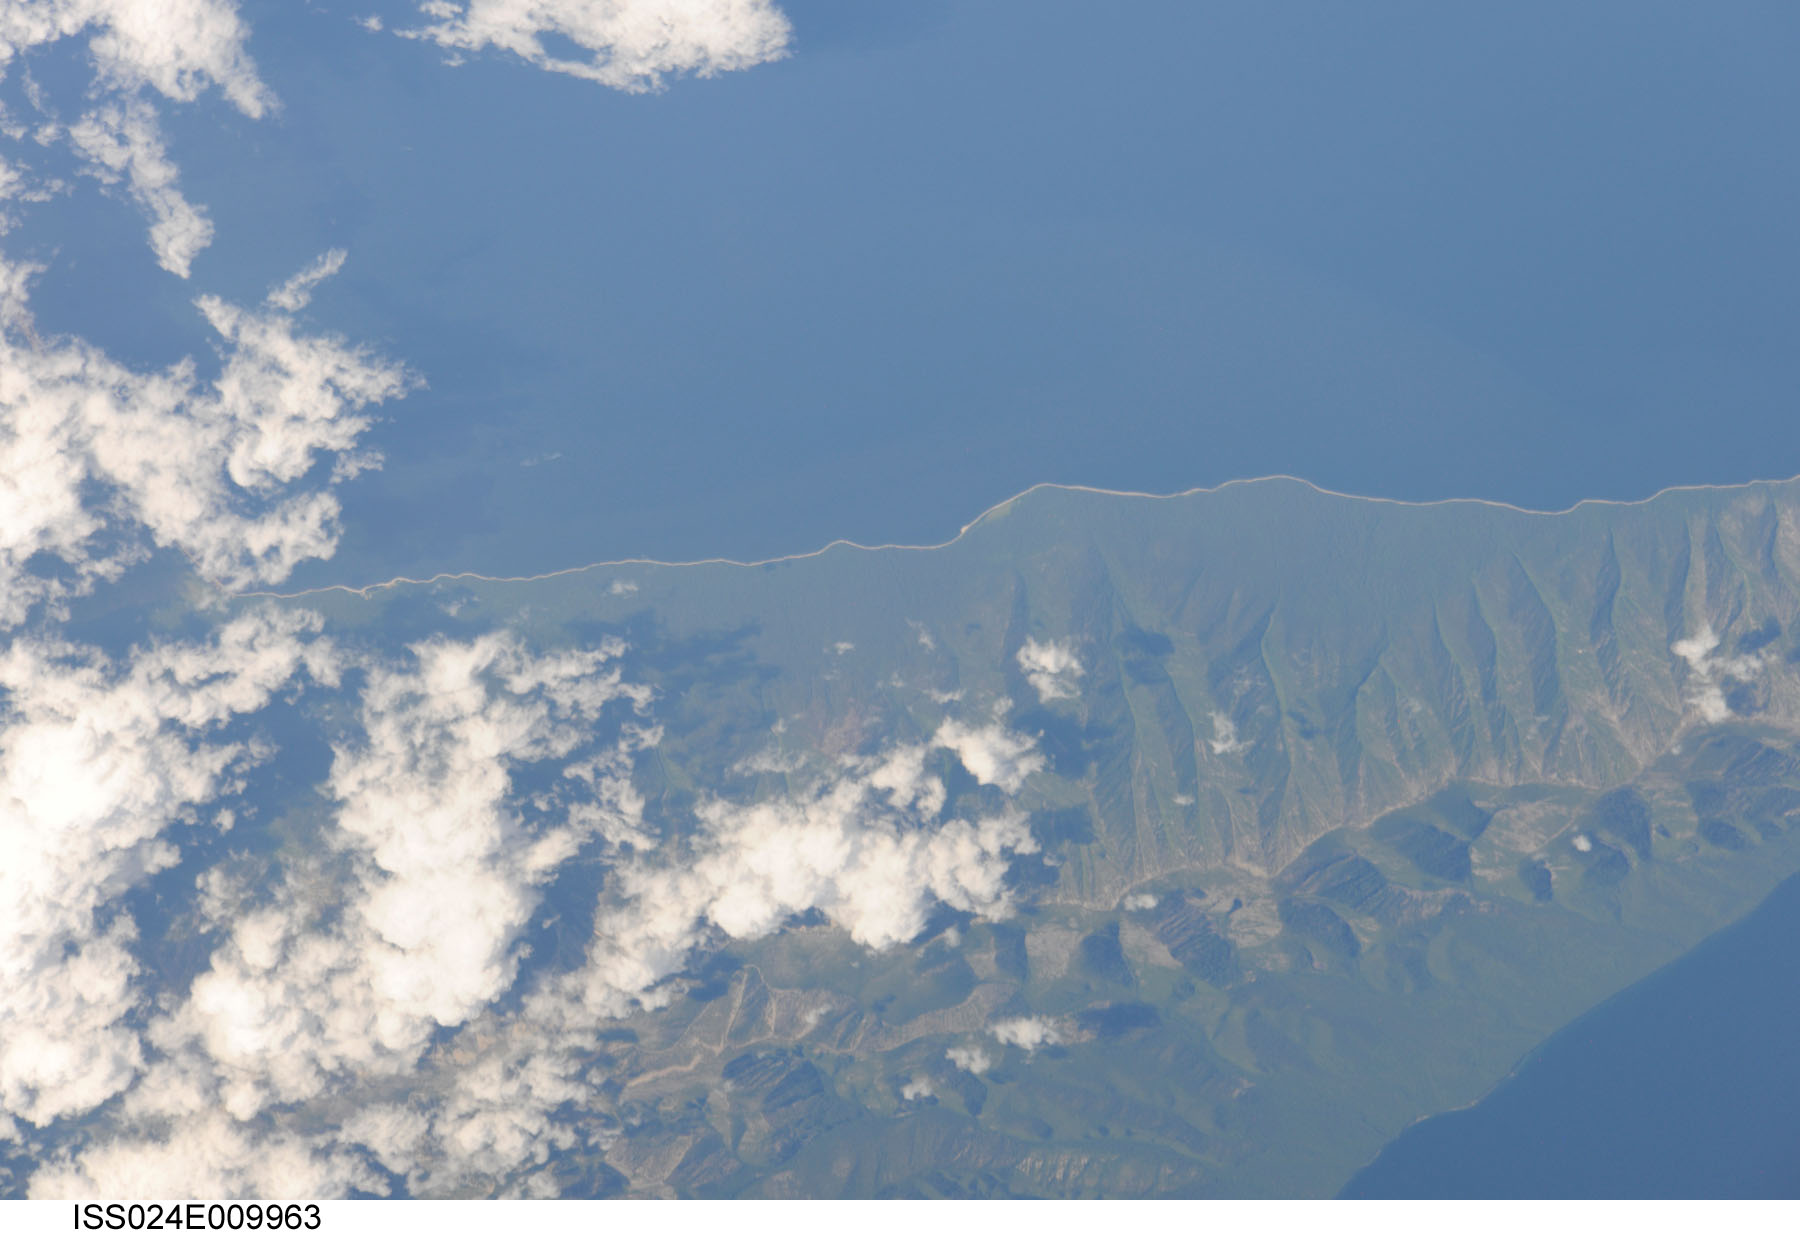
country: RUSSIAN FEDERATION
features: GLINKA, PENINSULA RIDGE, BAIKAL LAKE, BURYATIA
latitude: 53.6
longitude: 108.8
